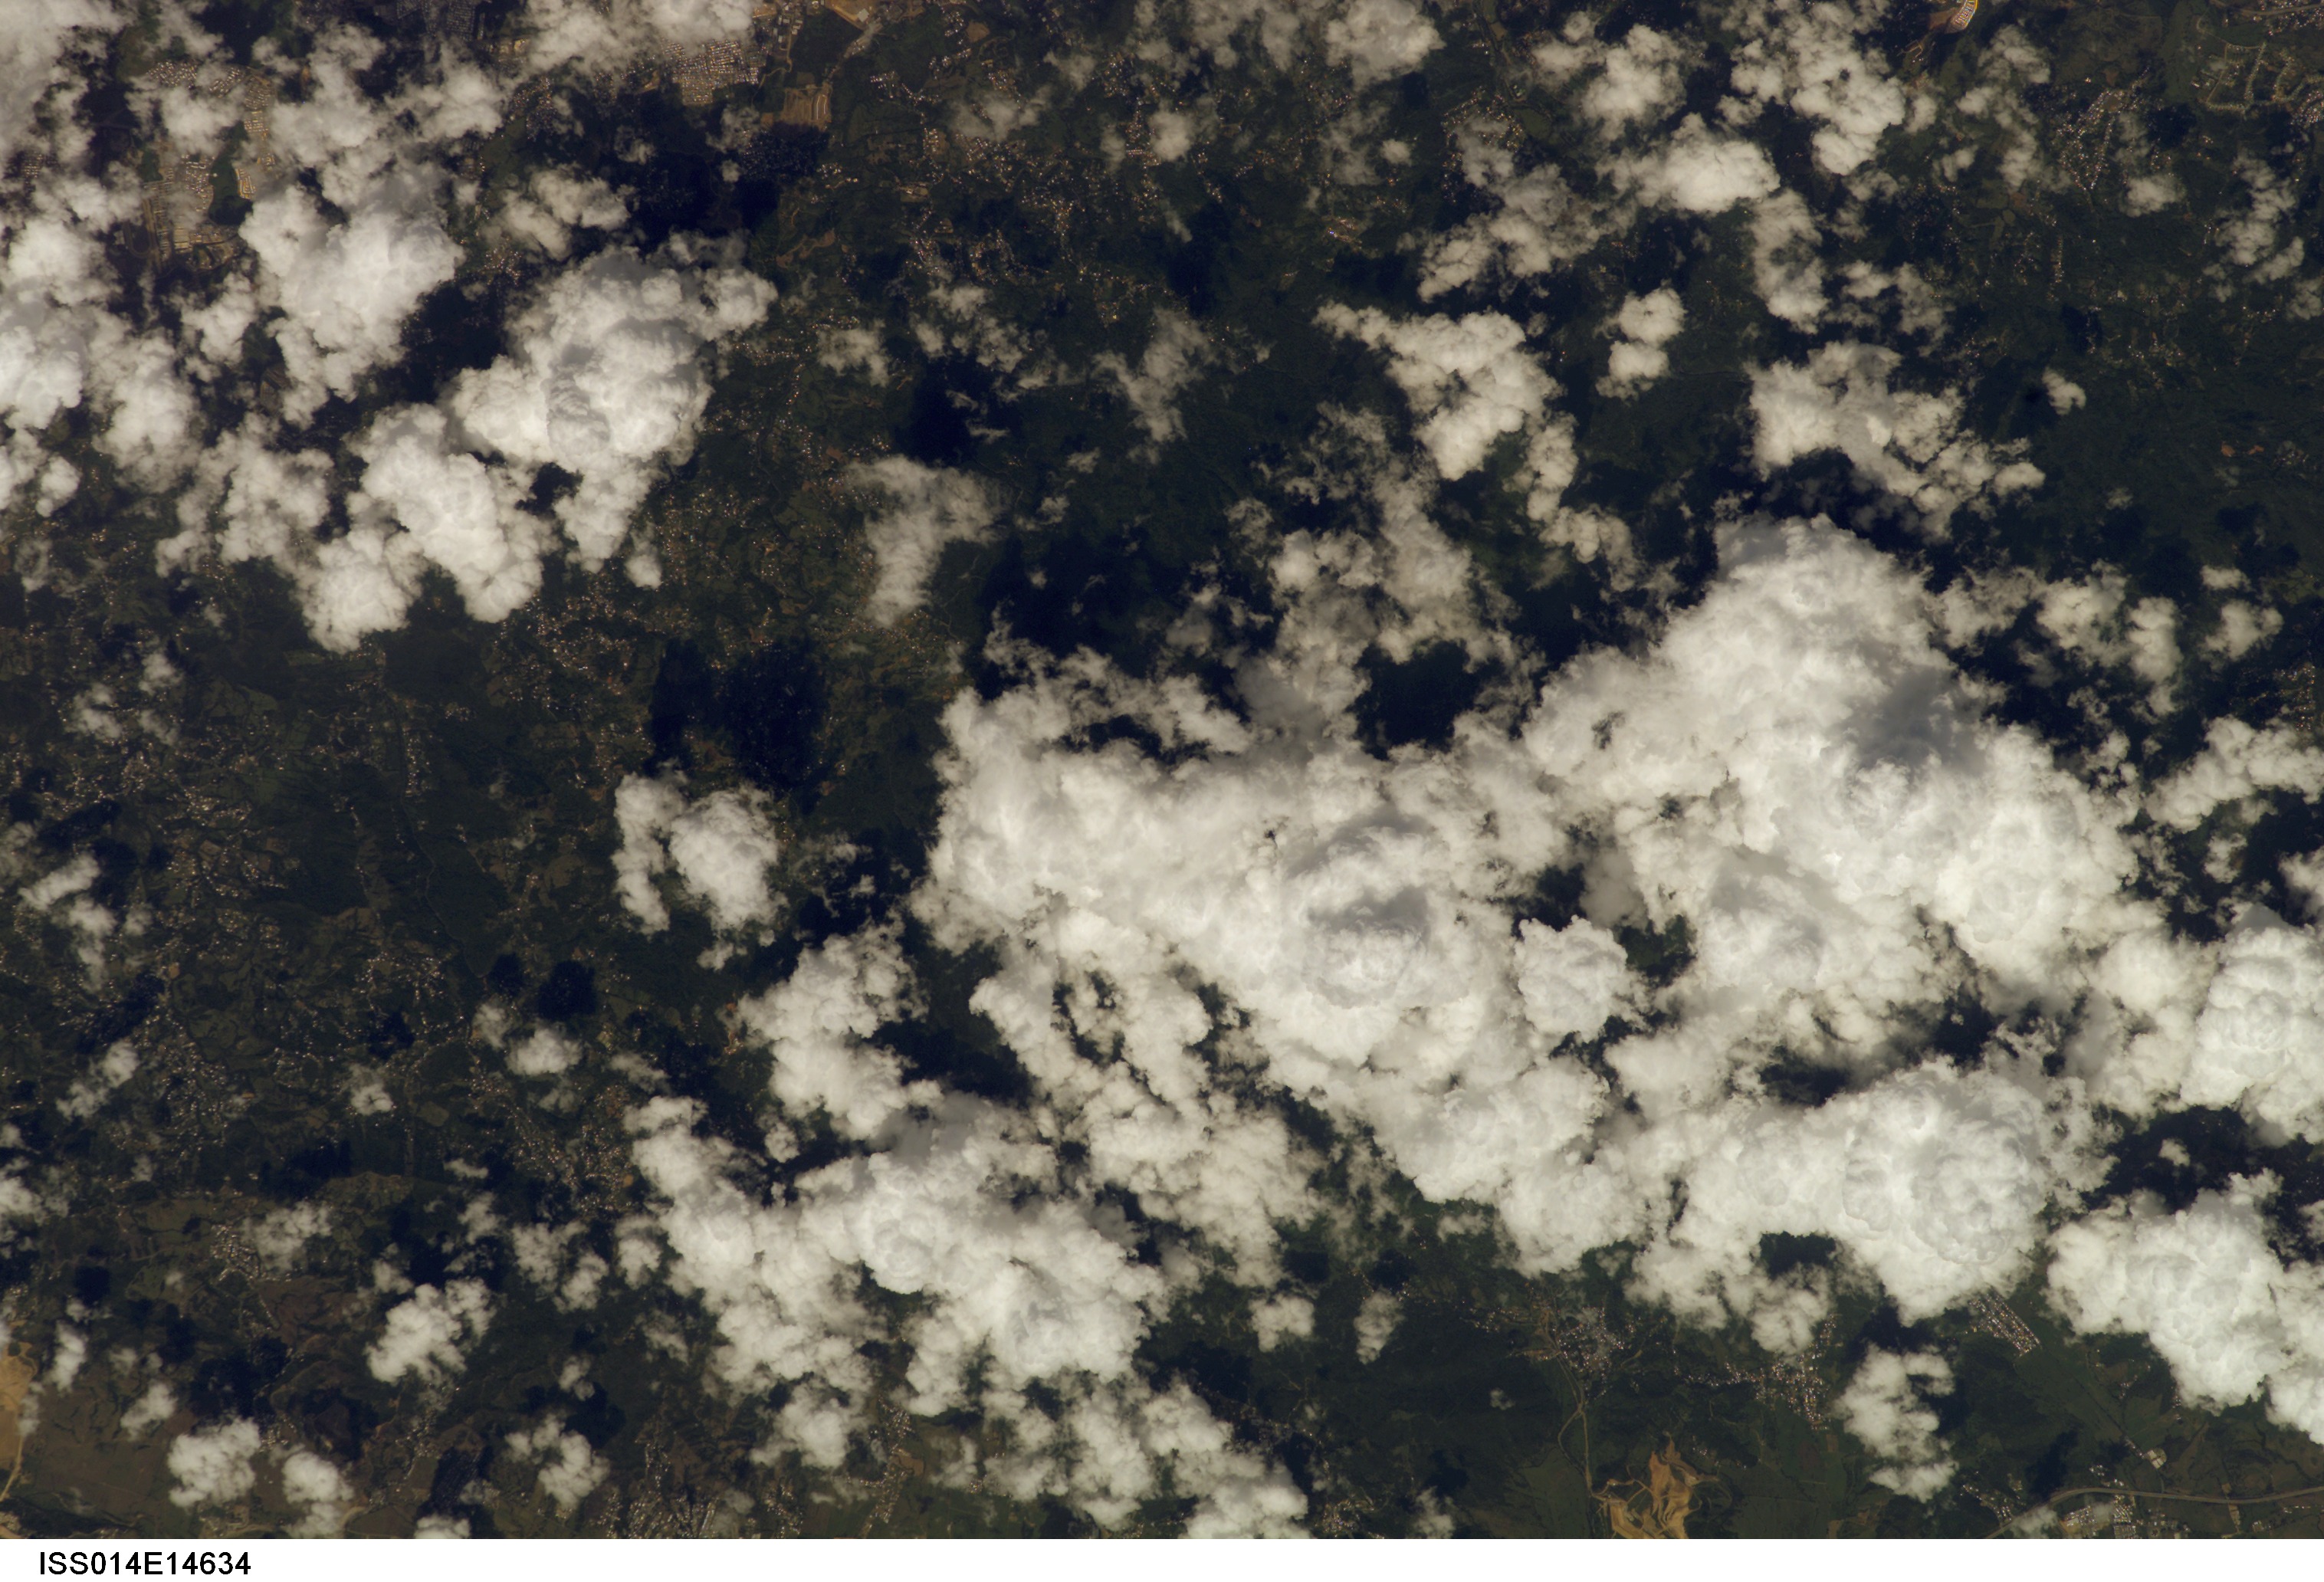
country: PUERTO RICO
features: FOREST, CANOVANAS, RIO GRANDE
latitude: 18.3
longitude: -65.8
